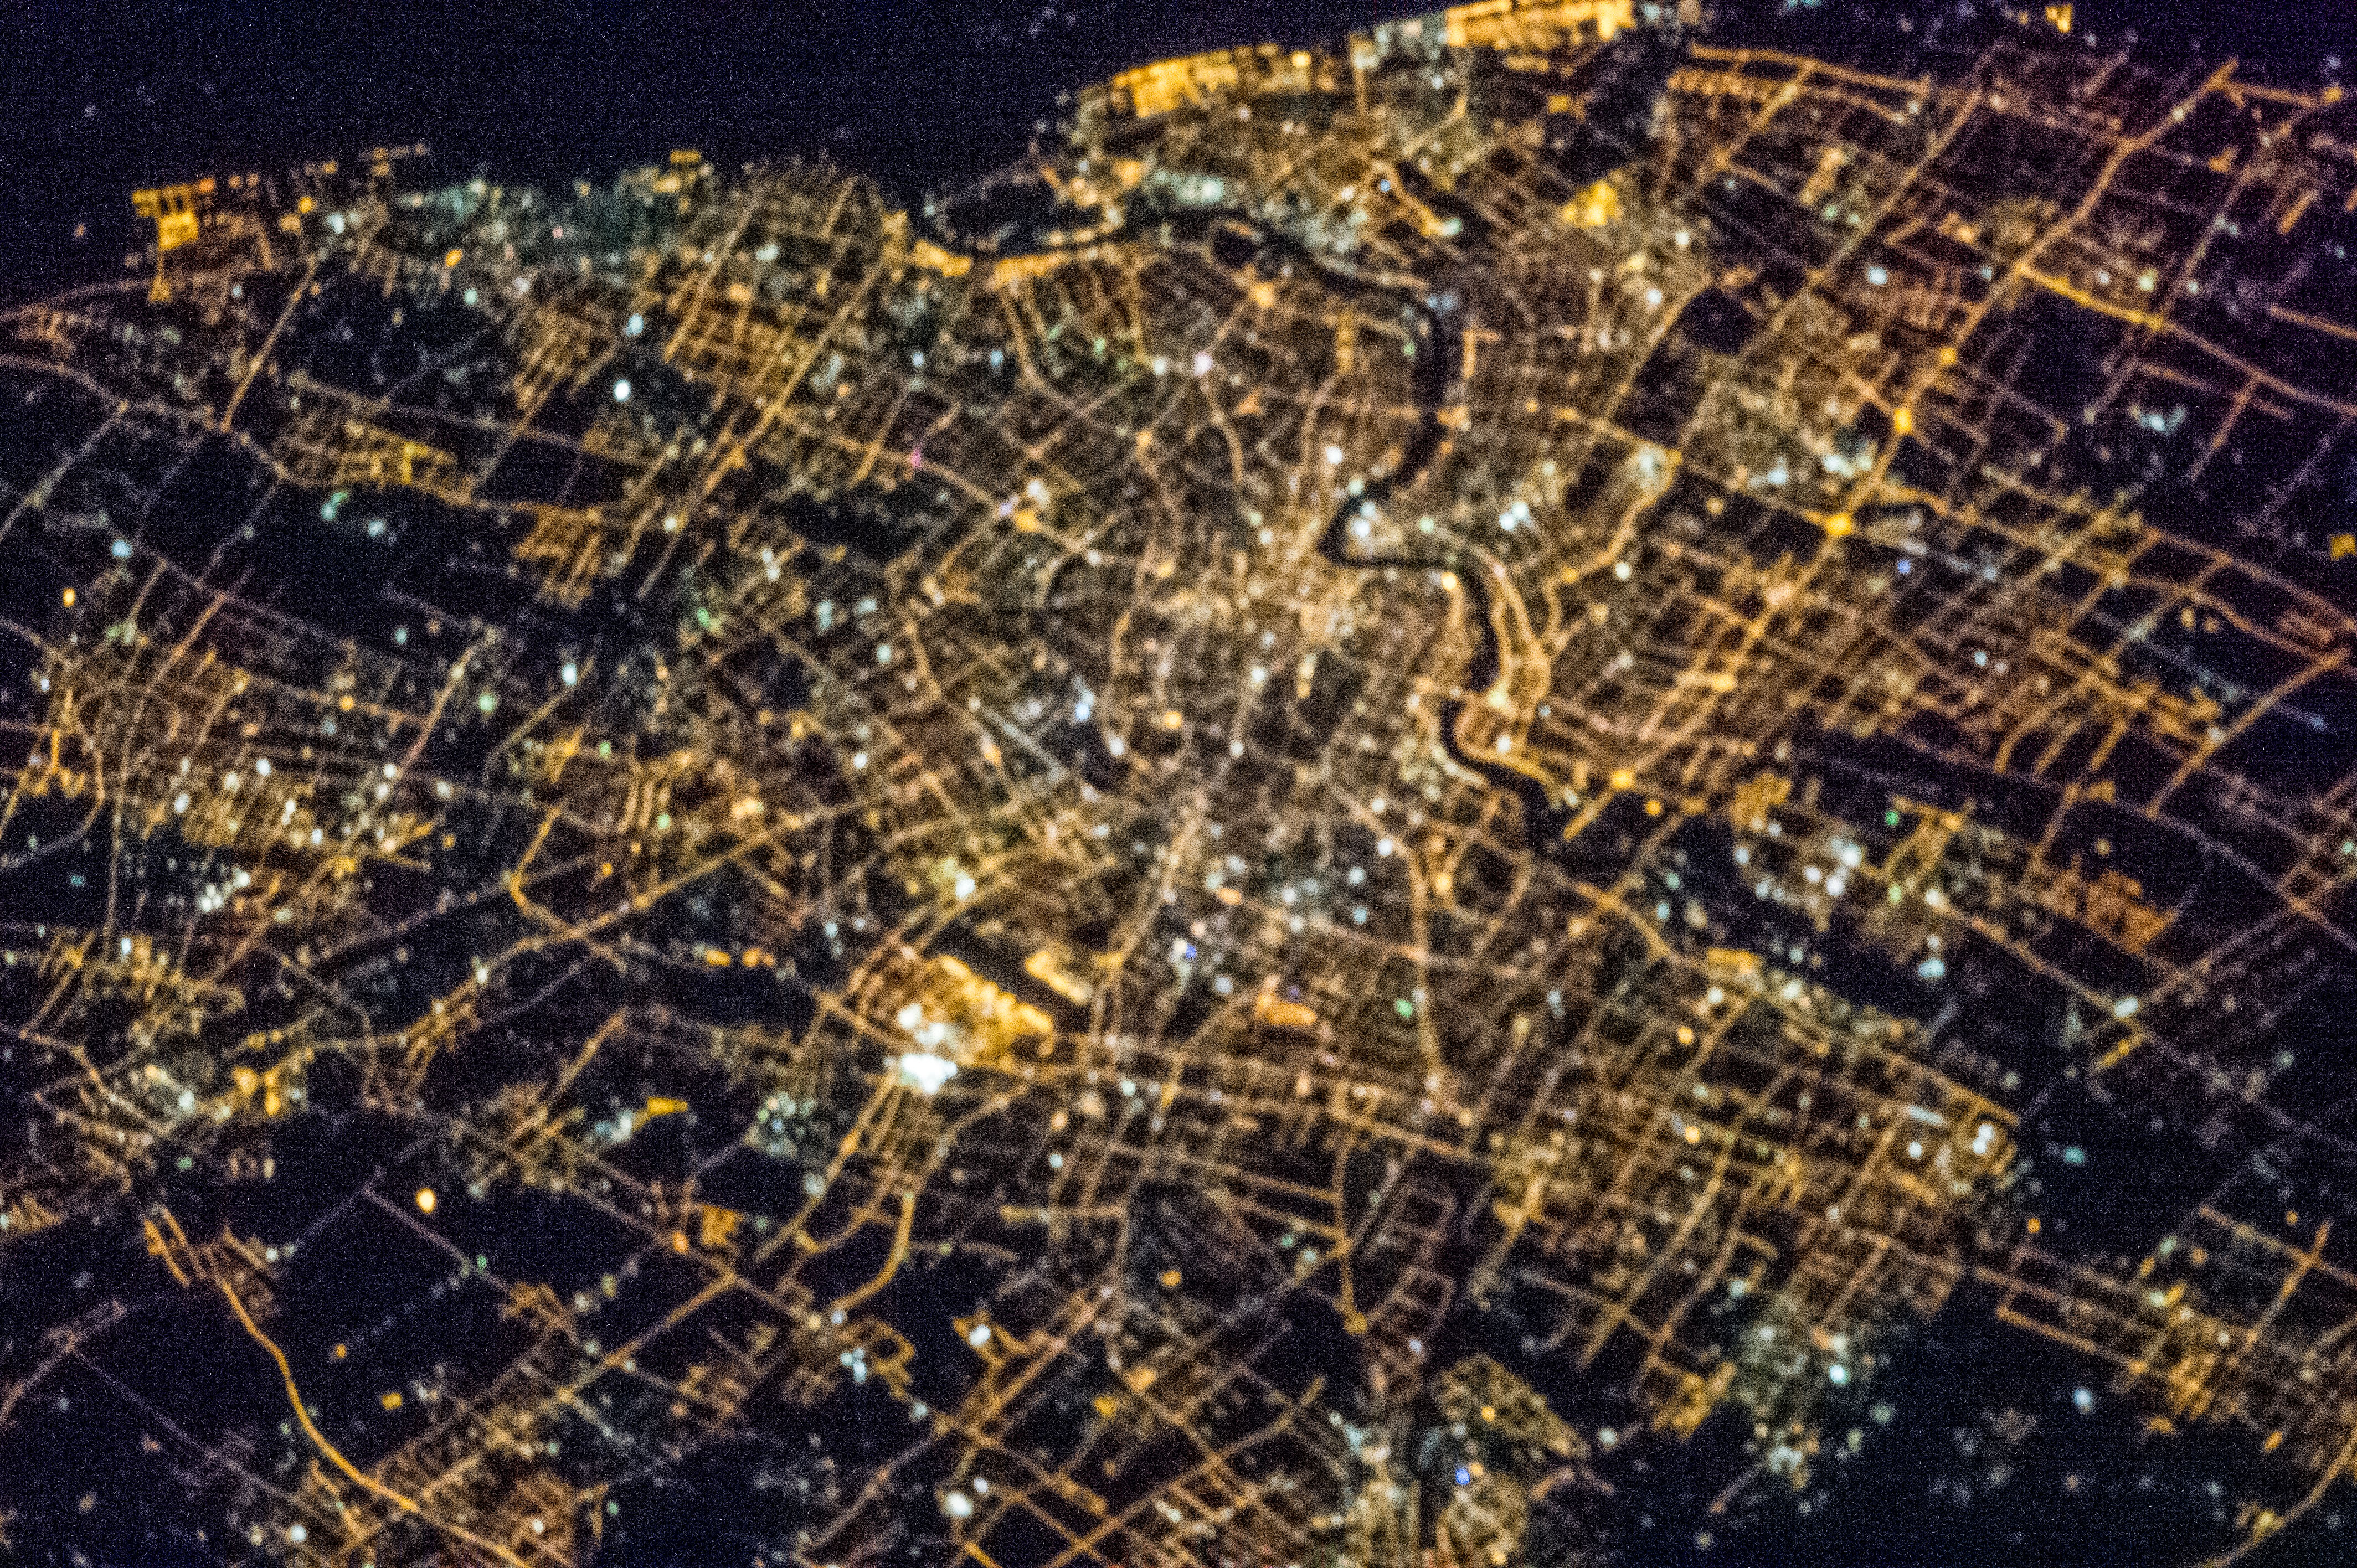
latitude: 31.5
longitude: 120.8
